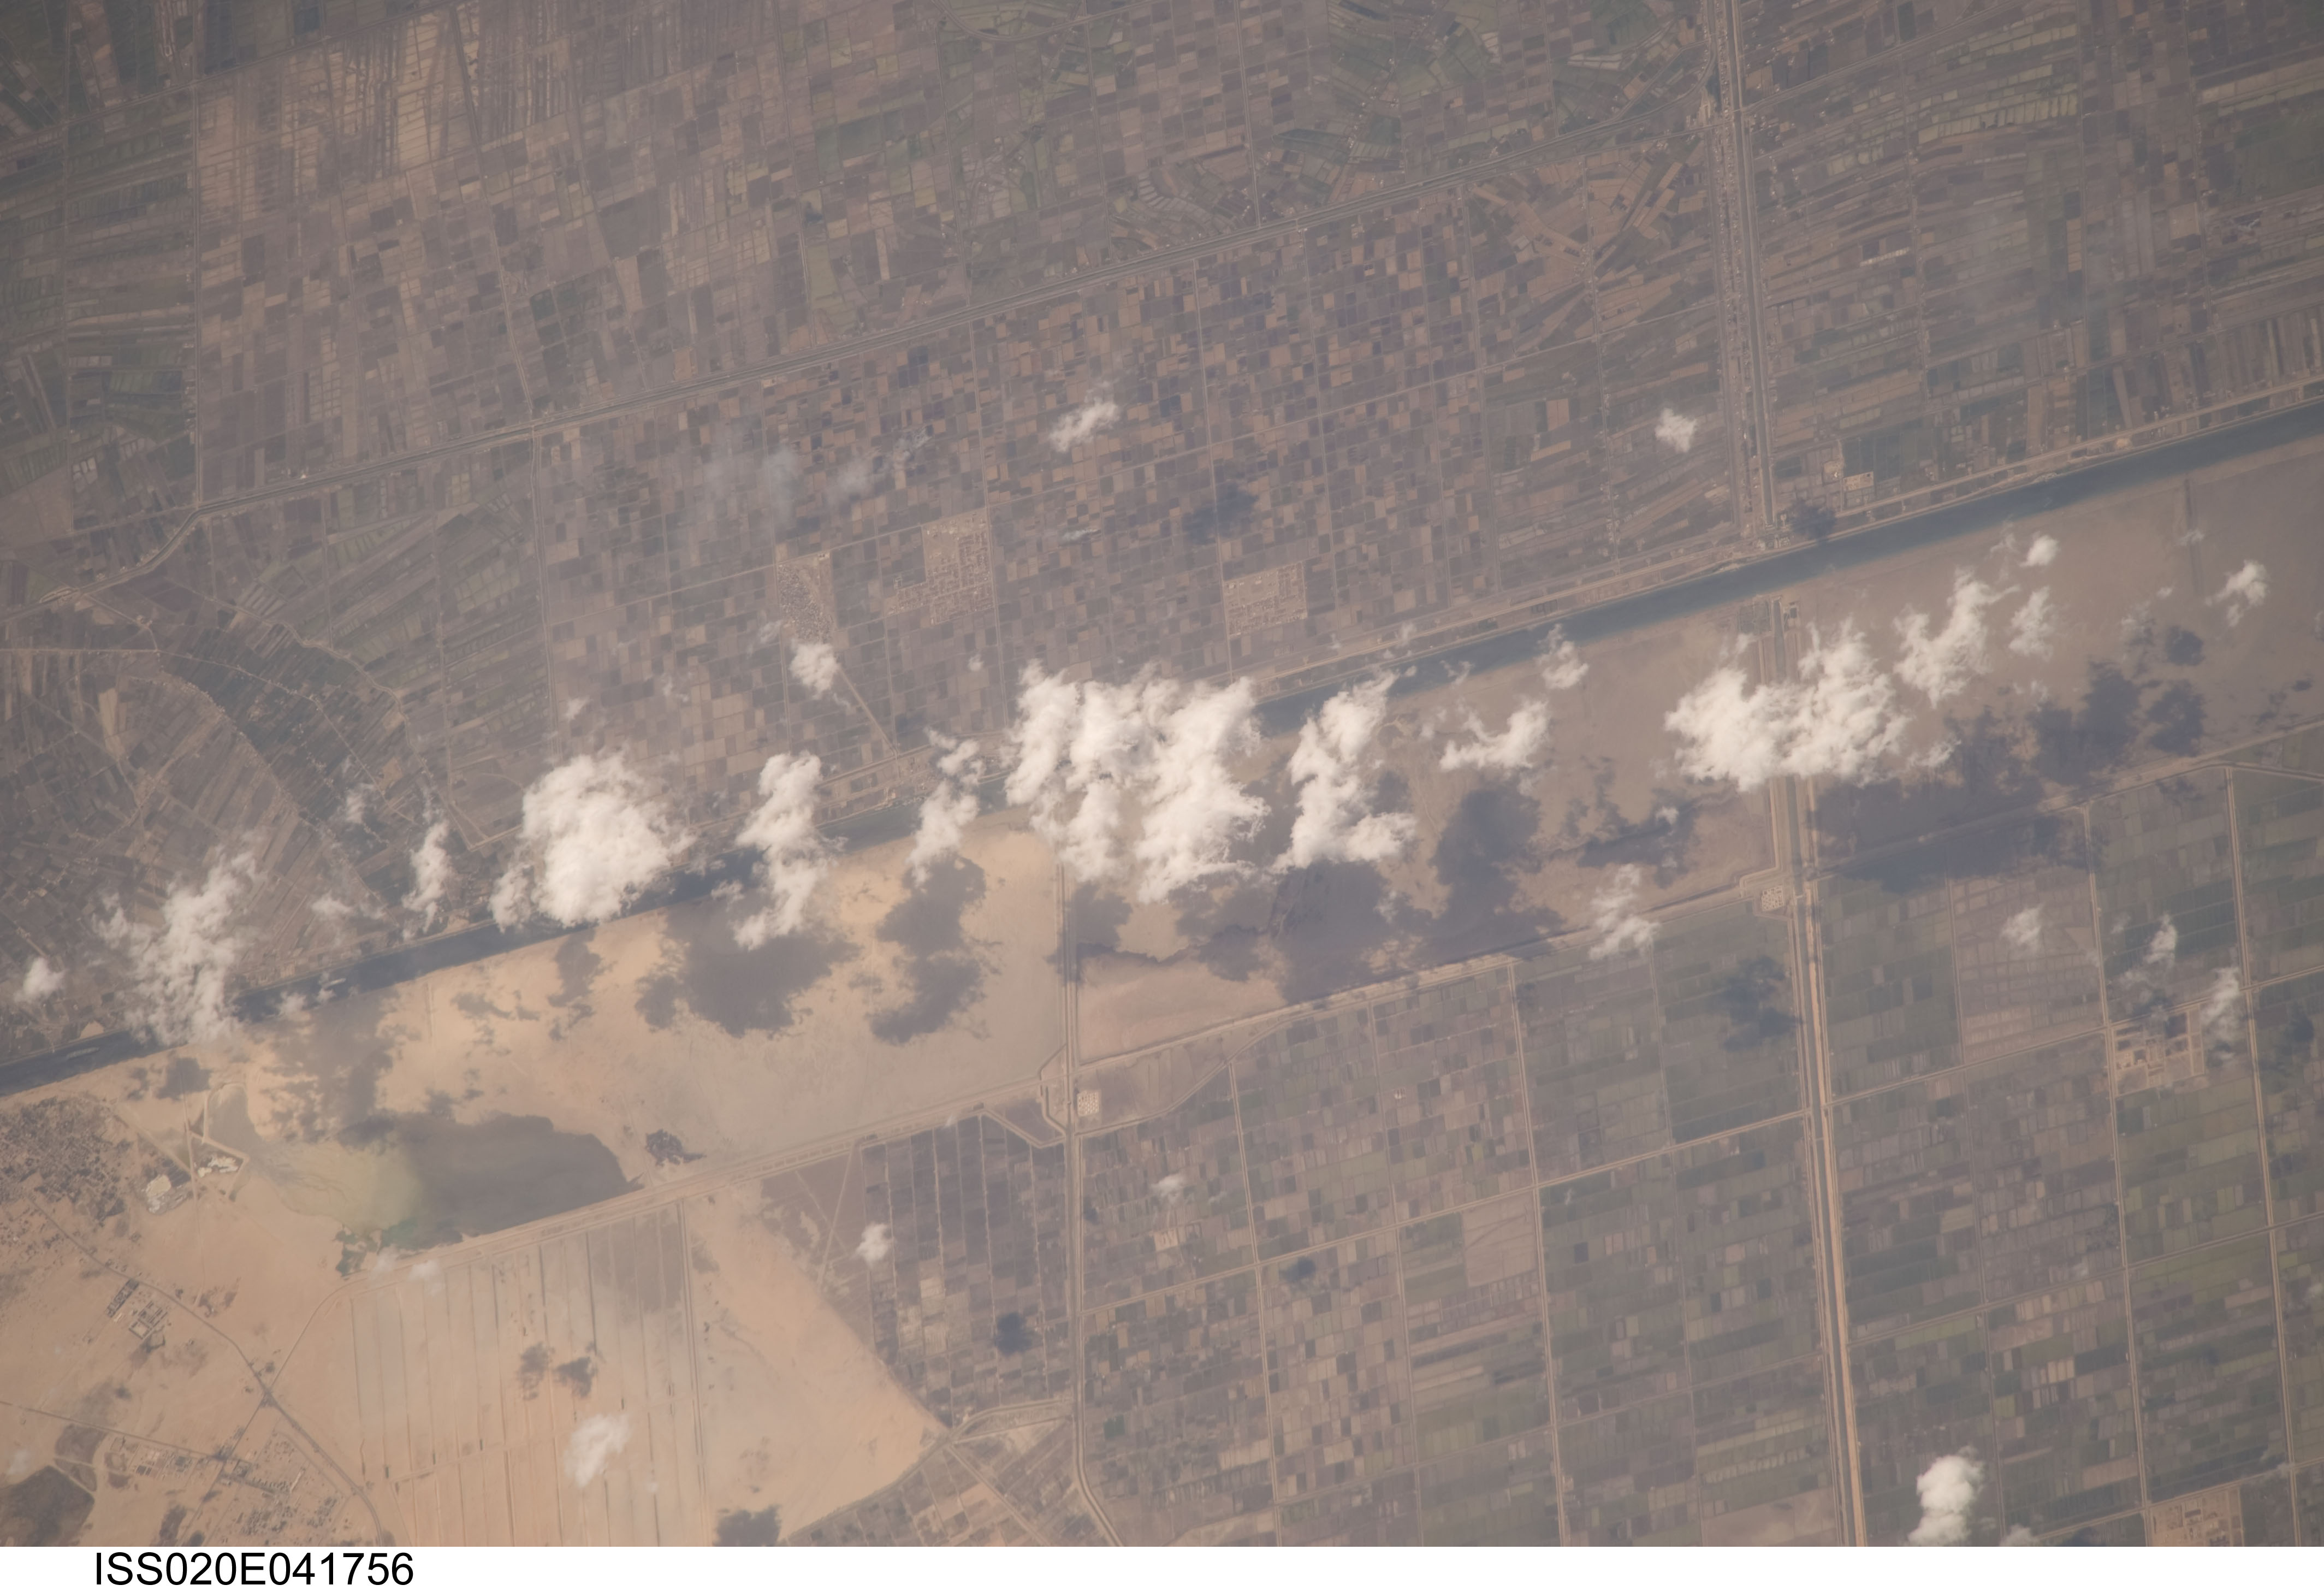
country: EGYPT
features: SUEZ CANAL, QANTARA EL SHARQIYA, AGR.
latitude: 31.0
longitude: 32.3
